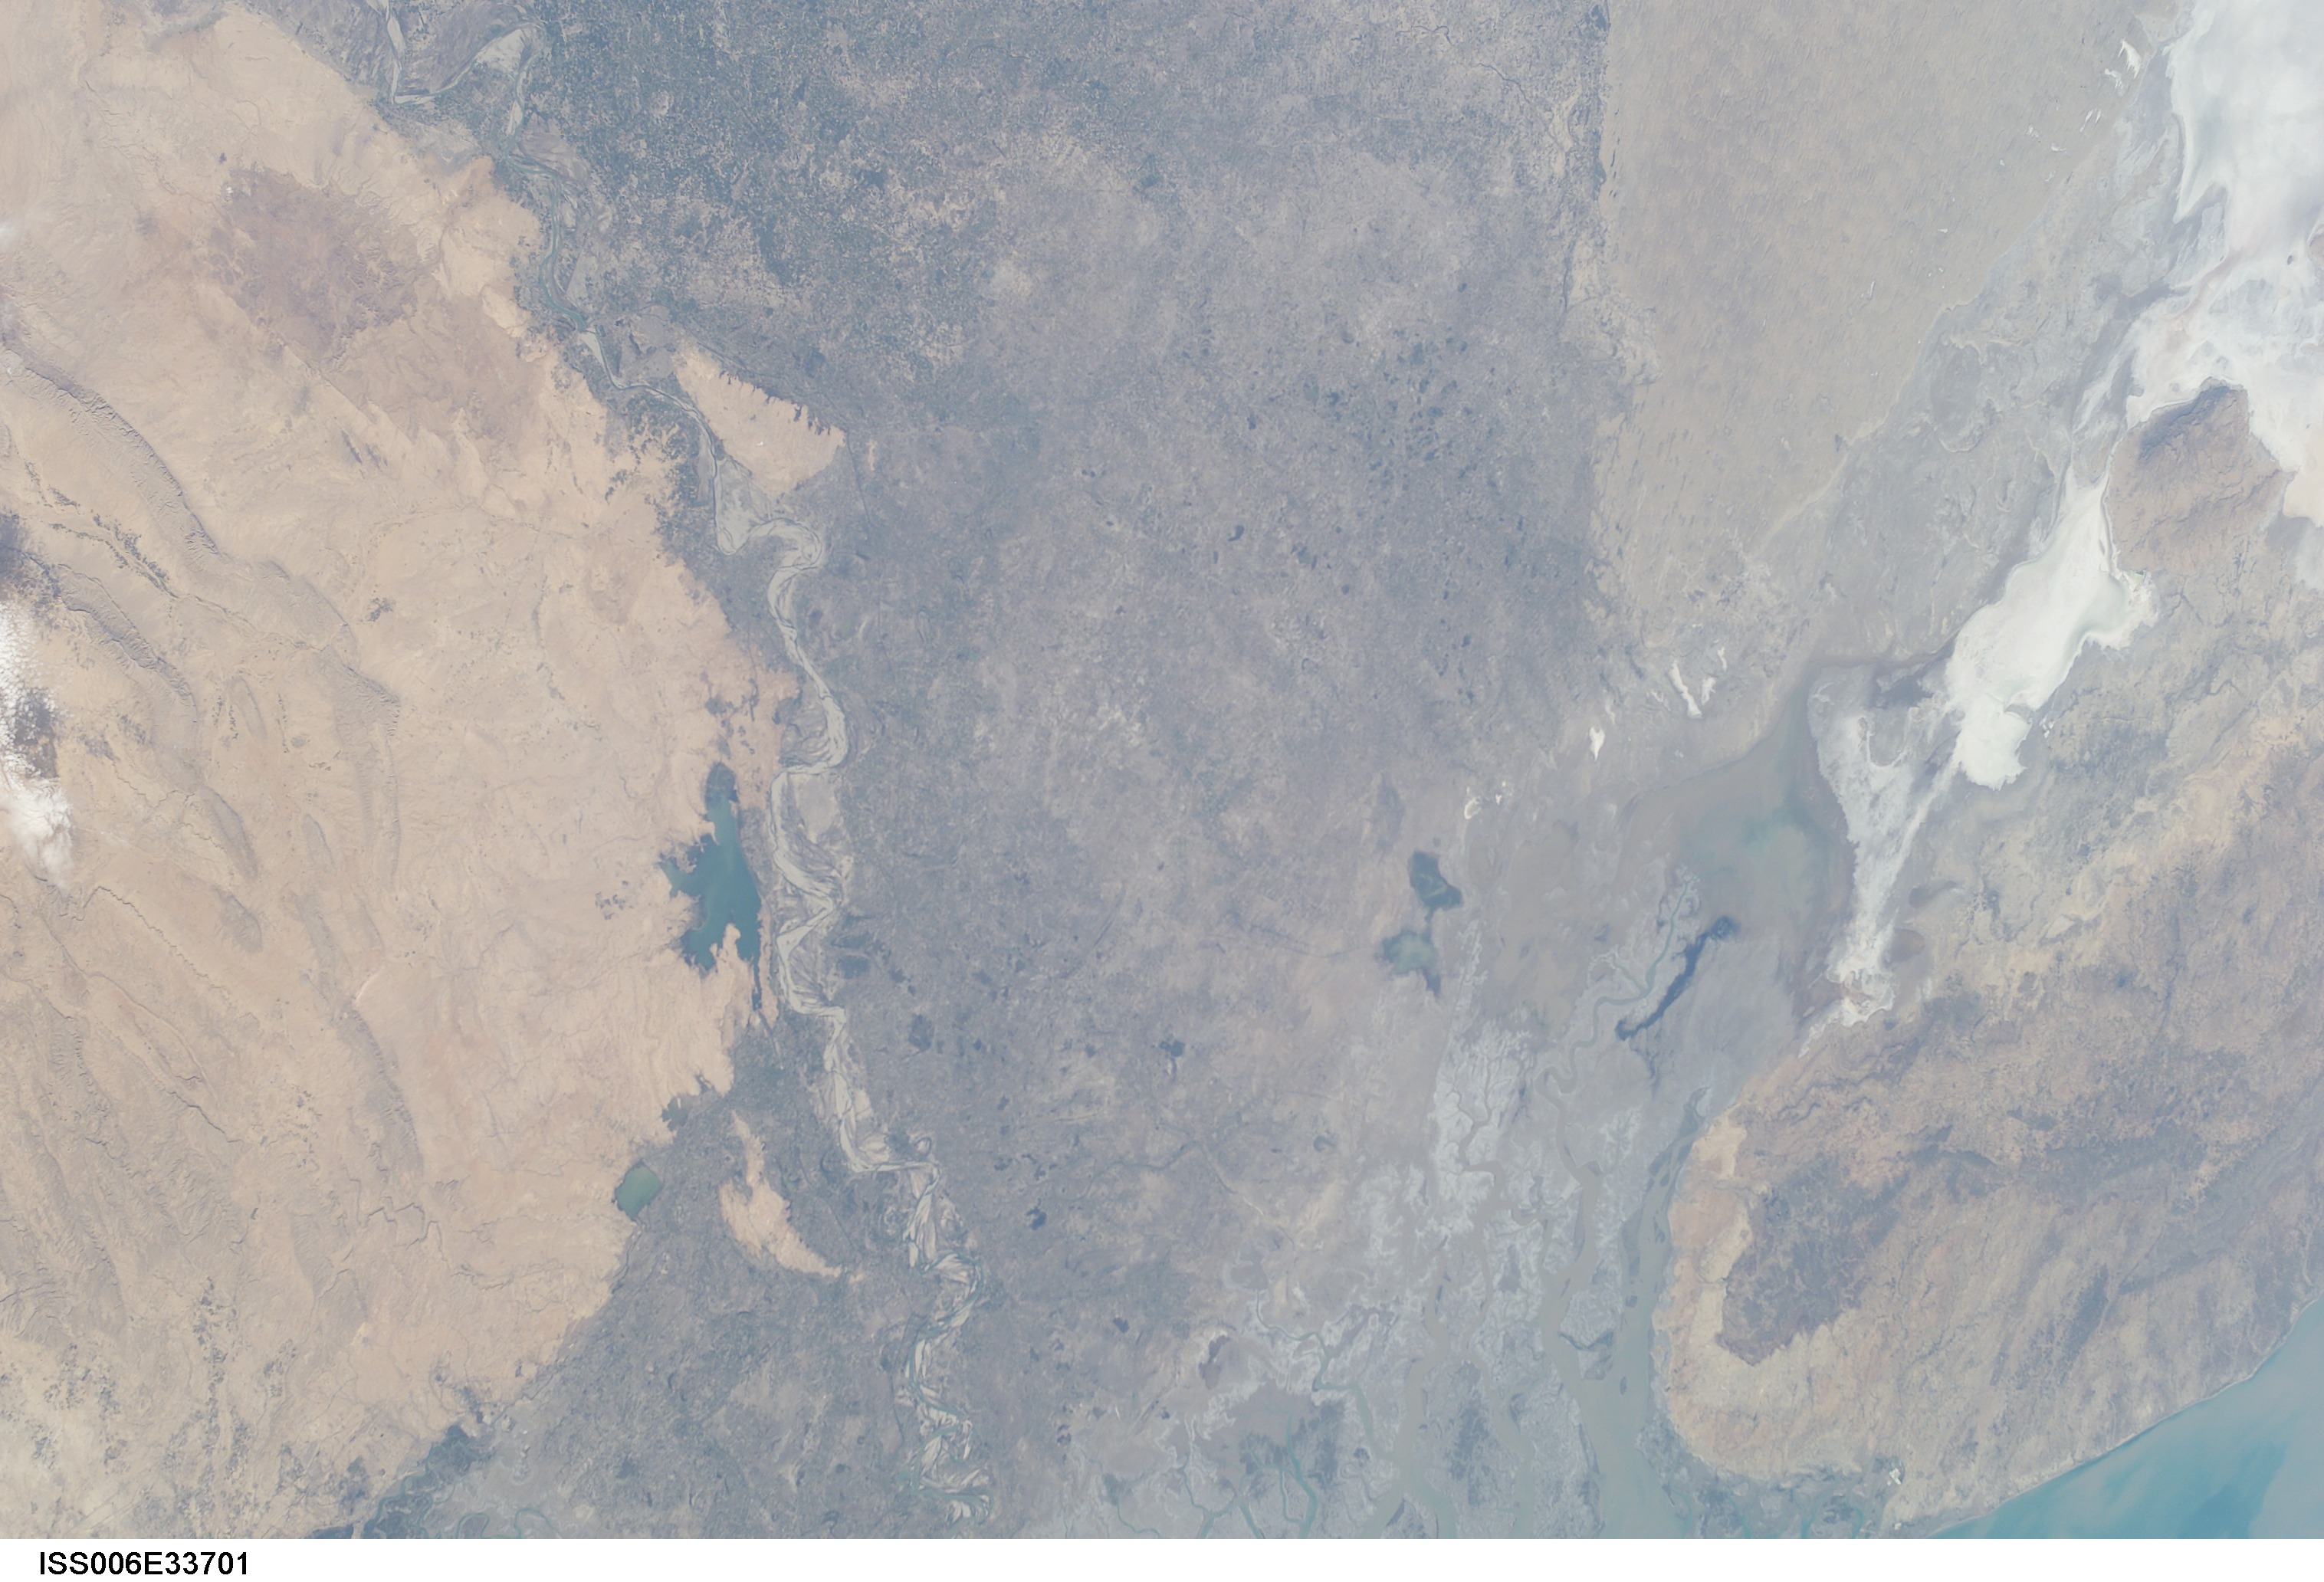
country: PAKISTAN
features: INDUS RIVER
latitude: 24.5
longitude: 68.5
